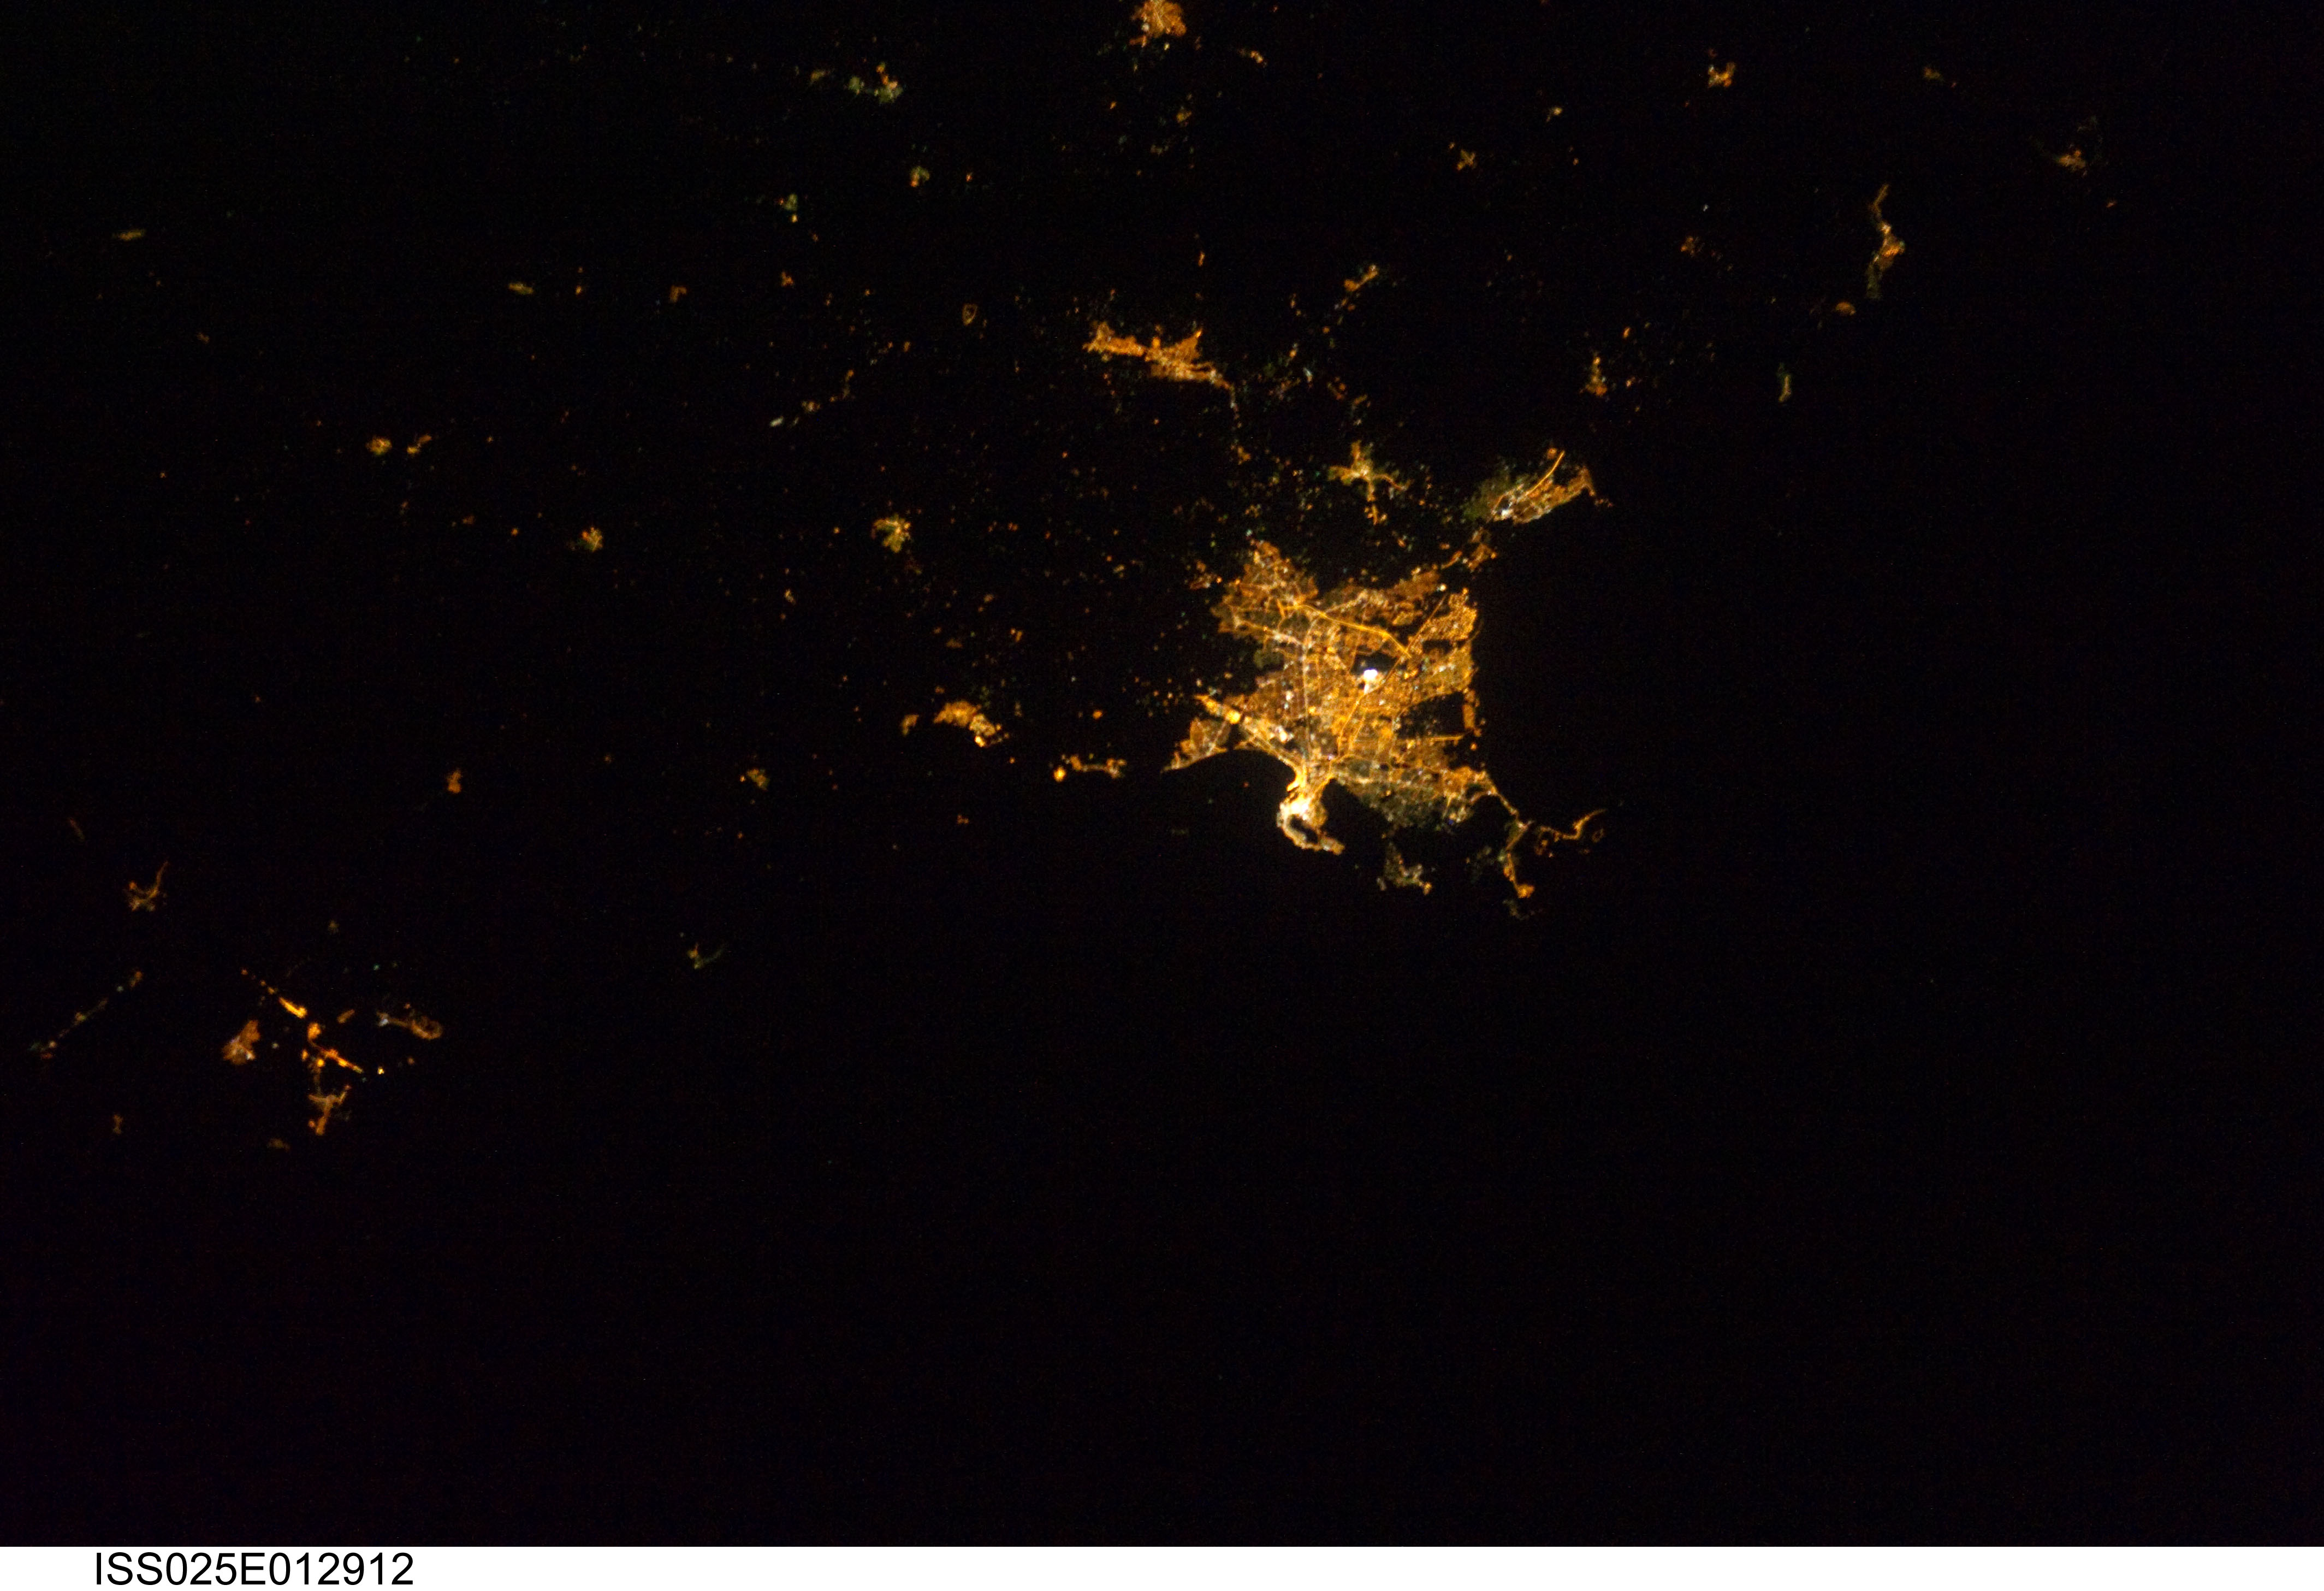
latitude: -34.0
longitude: 18.7
